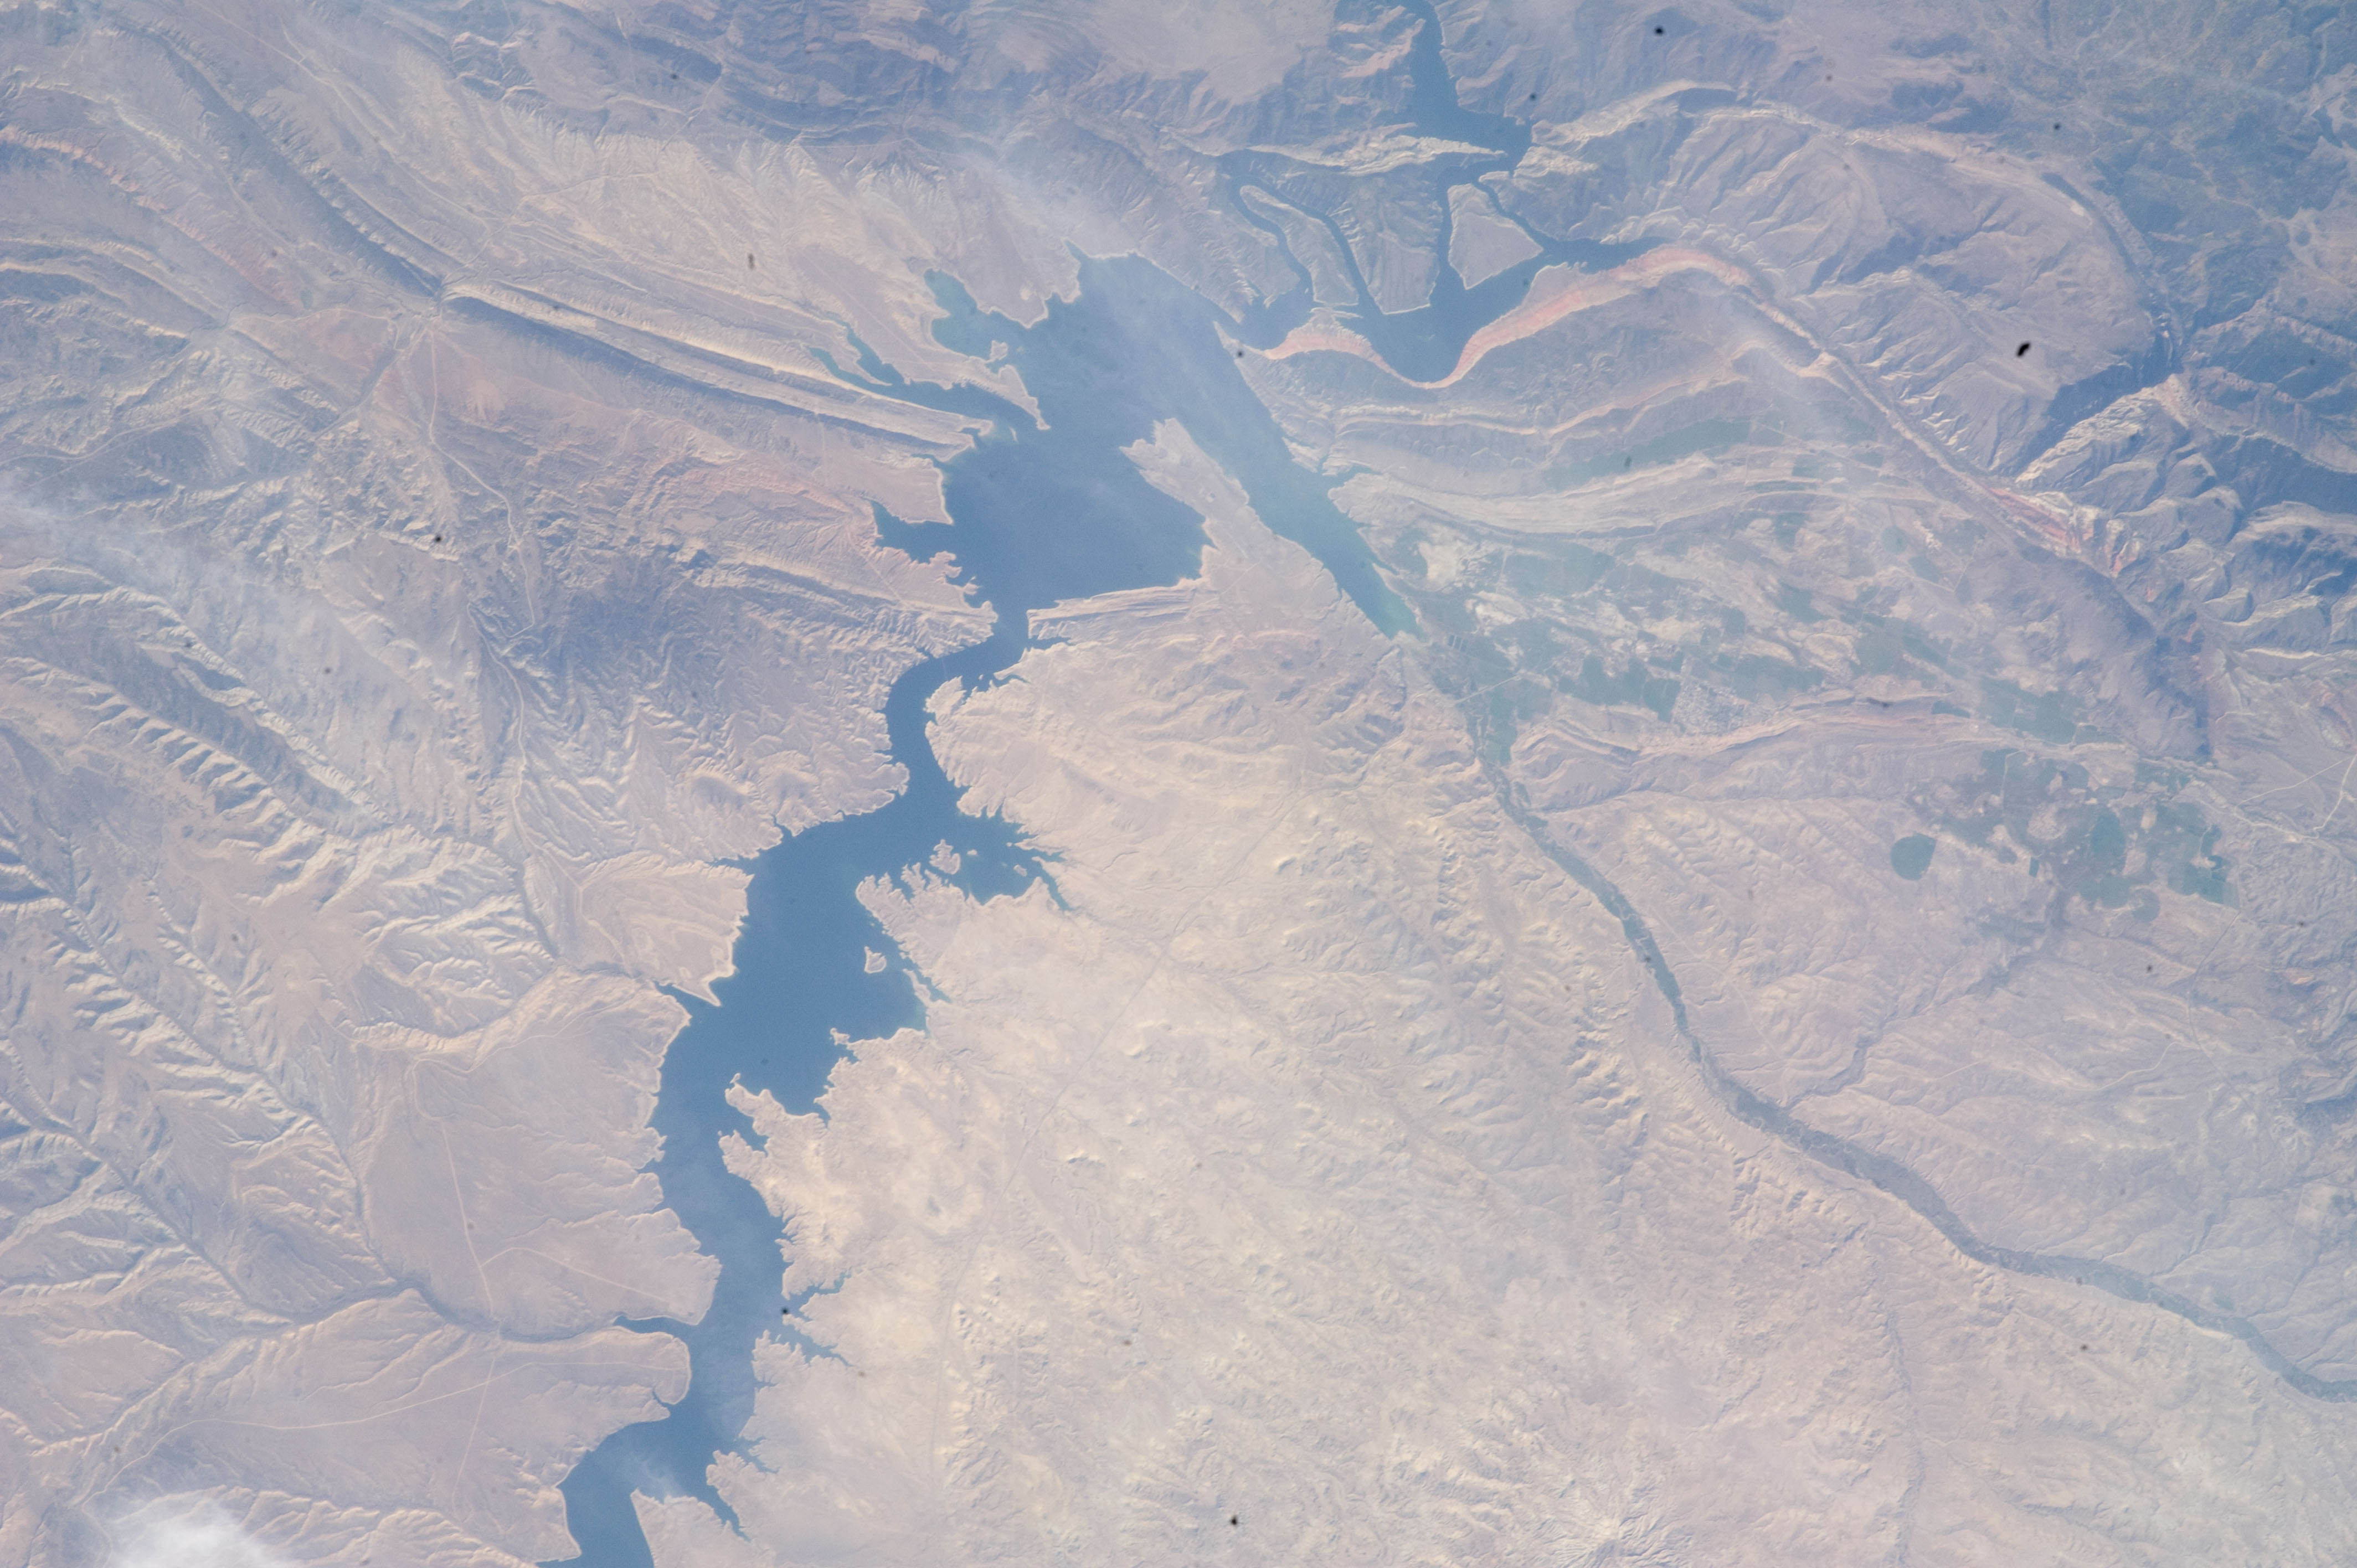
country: USA-WYOMING
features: FLAMING GORGE RES., GREEN R., HENRYS FORK, DRAINAGE, E. UINTA MTS., DES.
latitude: 41.0
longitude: -109.6
